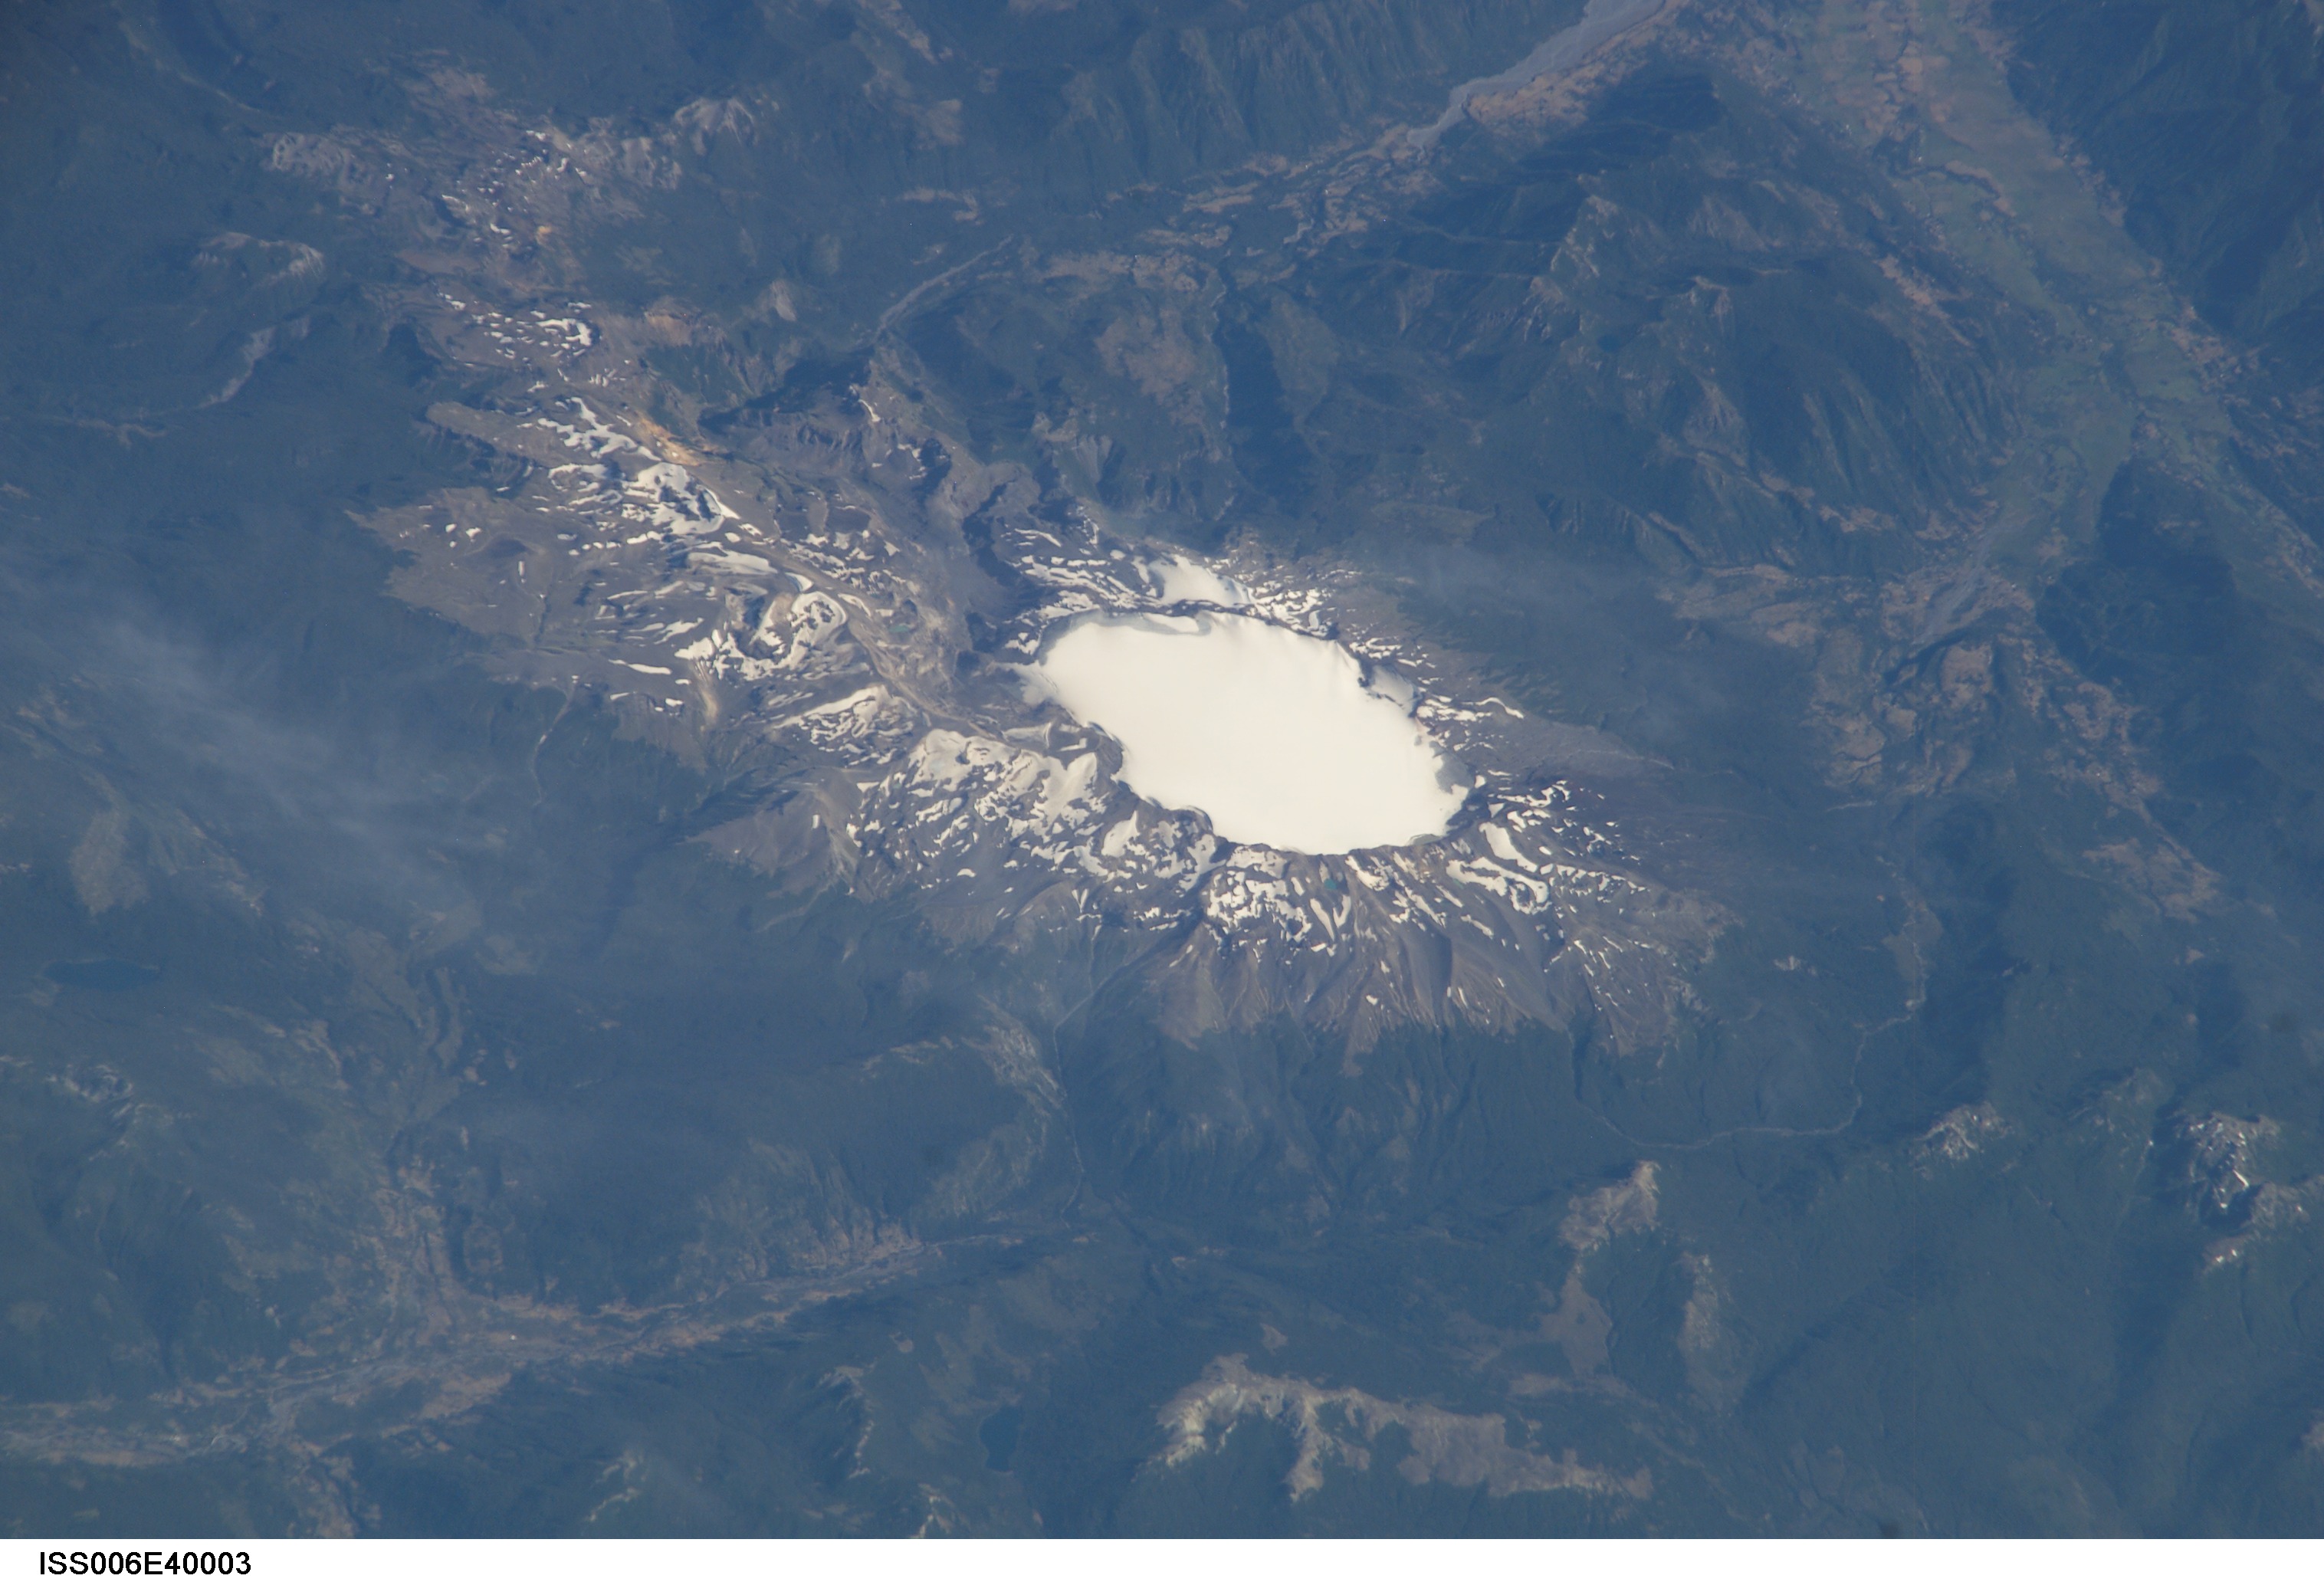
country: CHILE
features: ANDES MOUNTAINS
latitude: -39.0
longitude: -71.5
